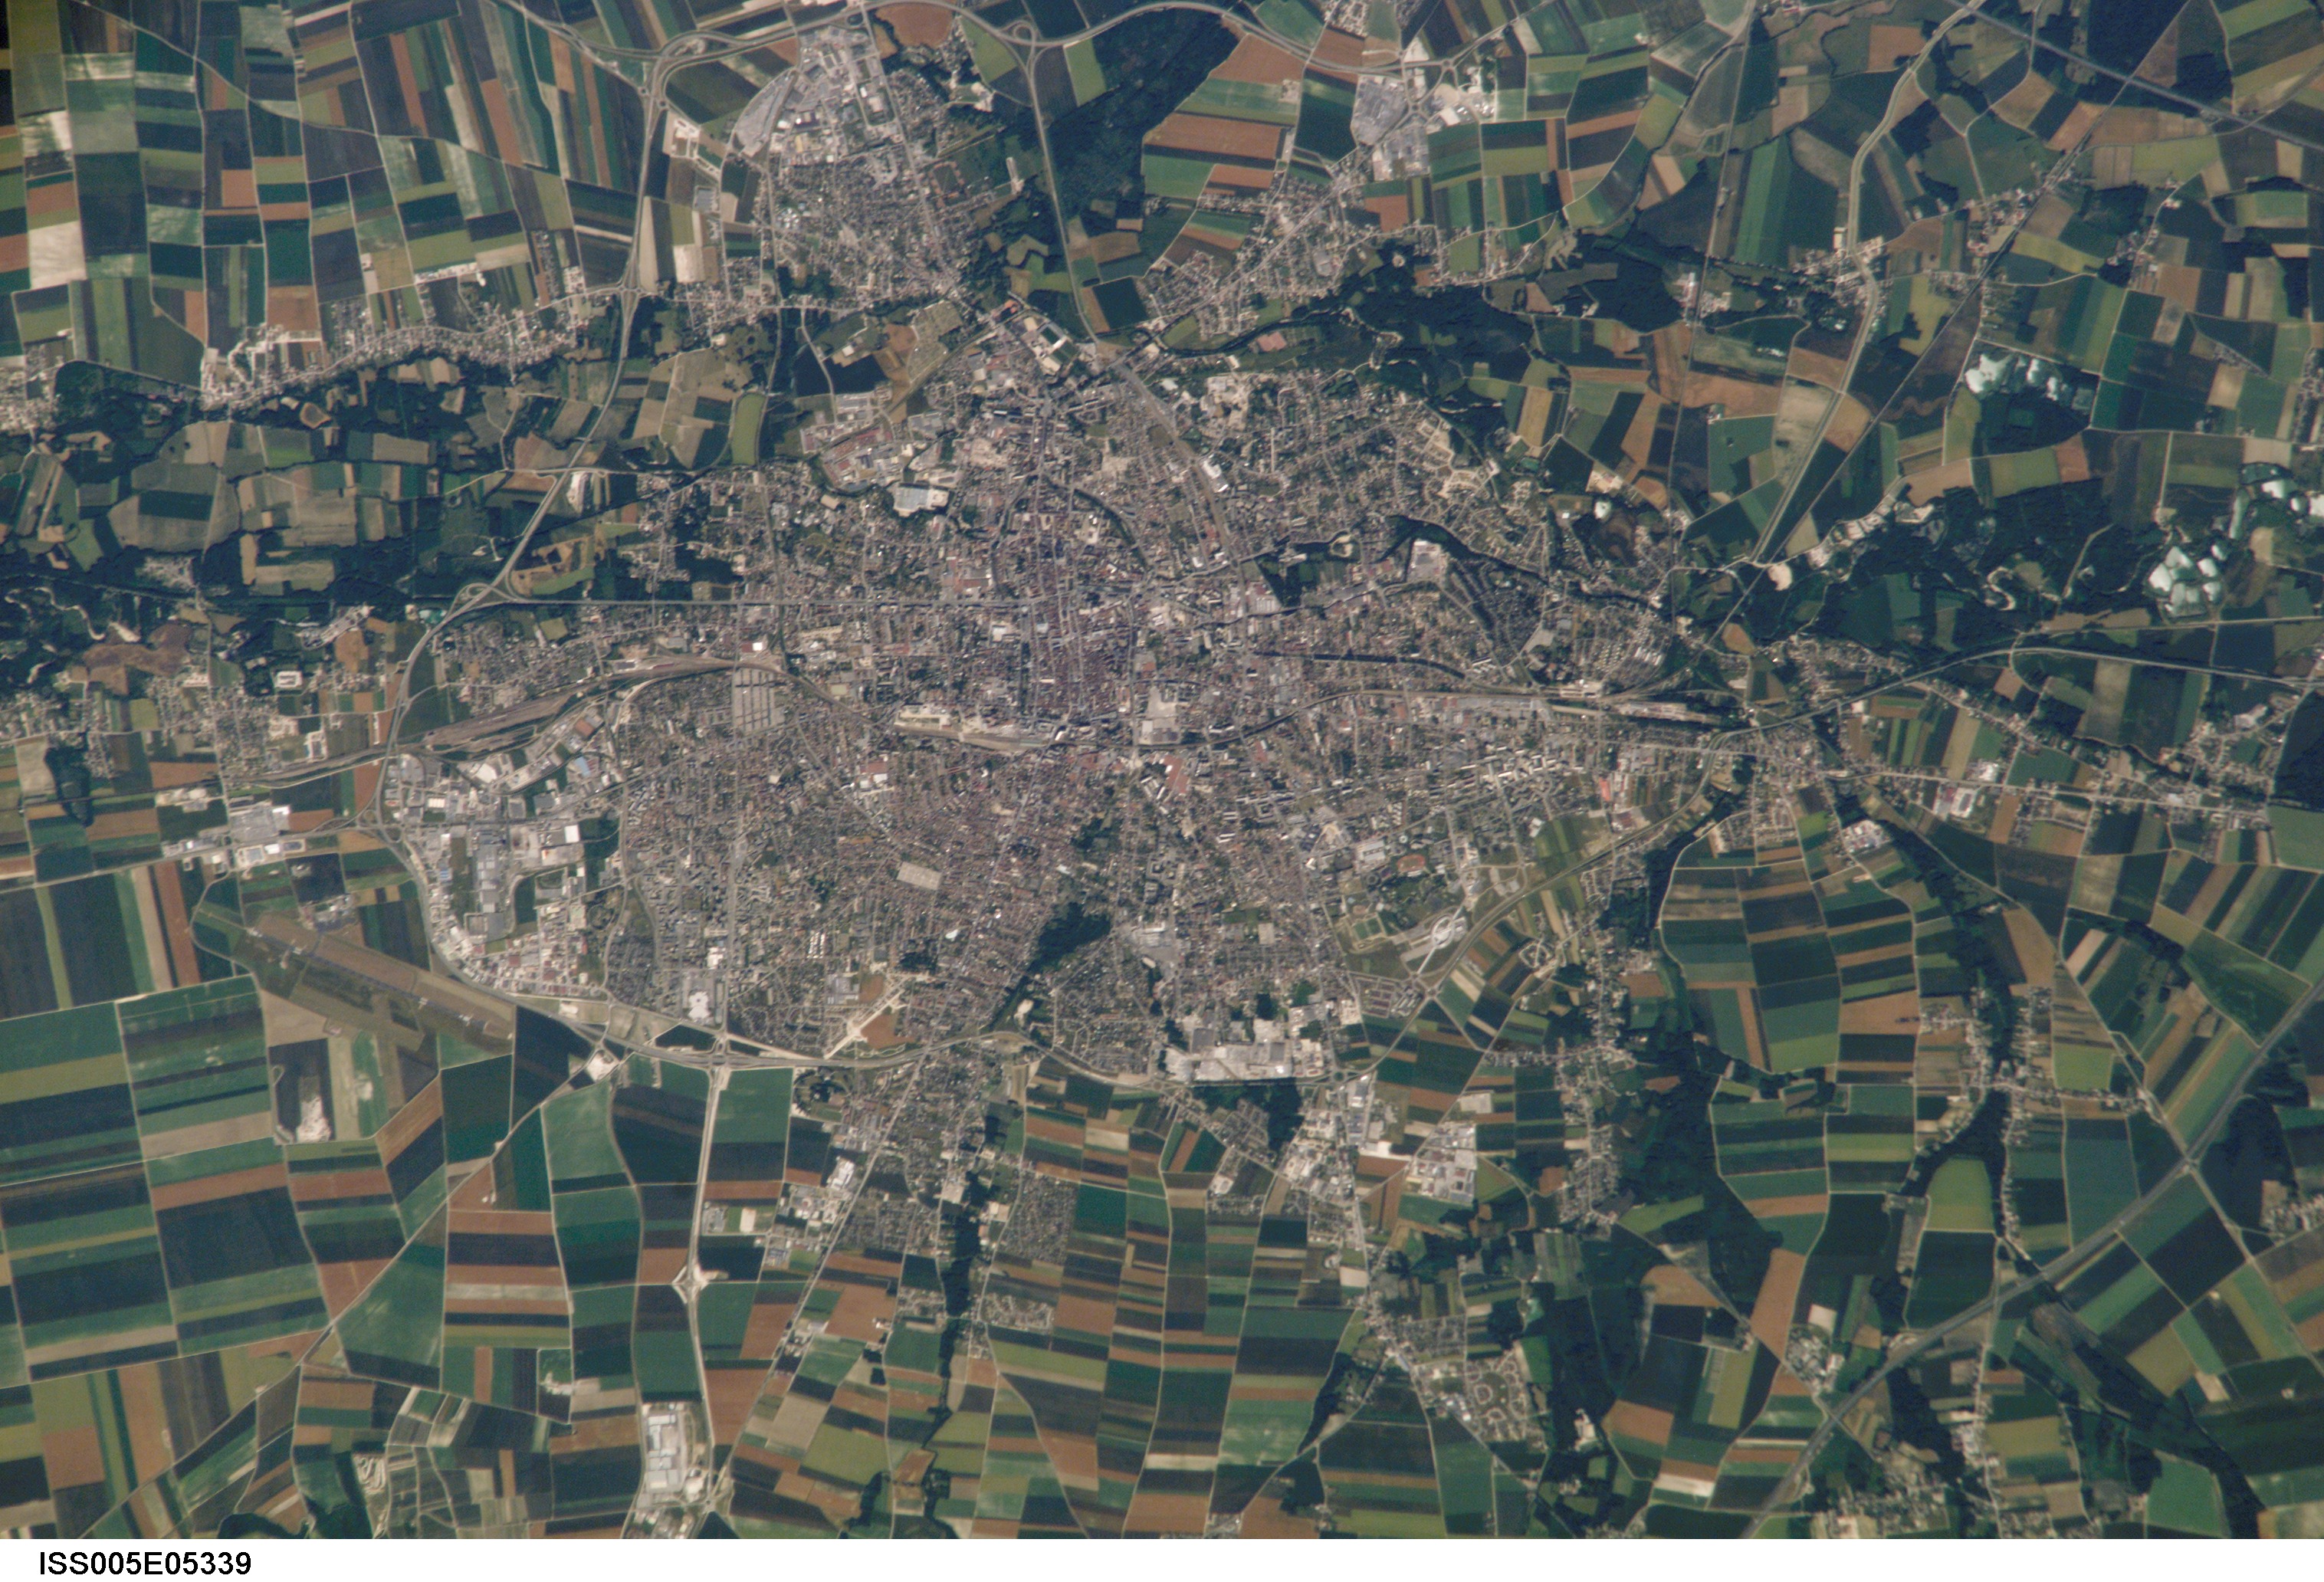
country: FRANCE
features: TROYES, AGRICULTURE
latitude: 48.5
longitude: 4.0
